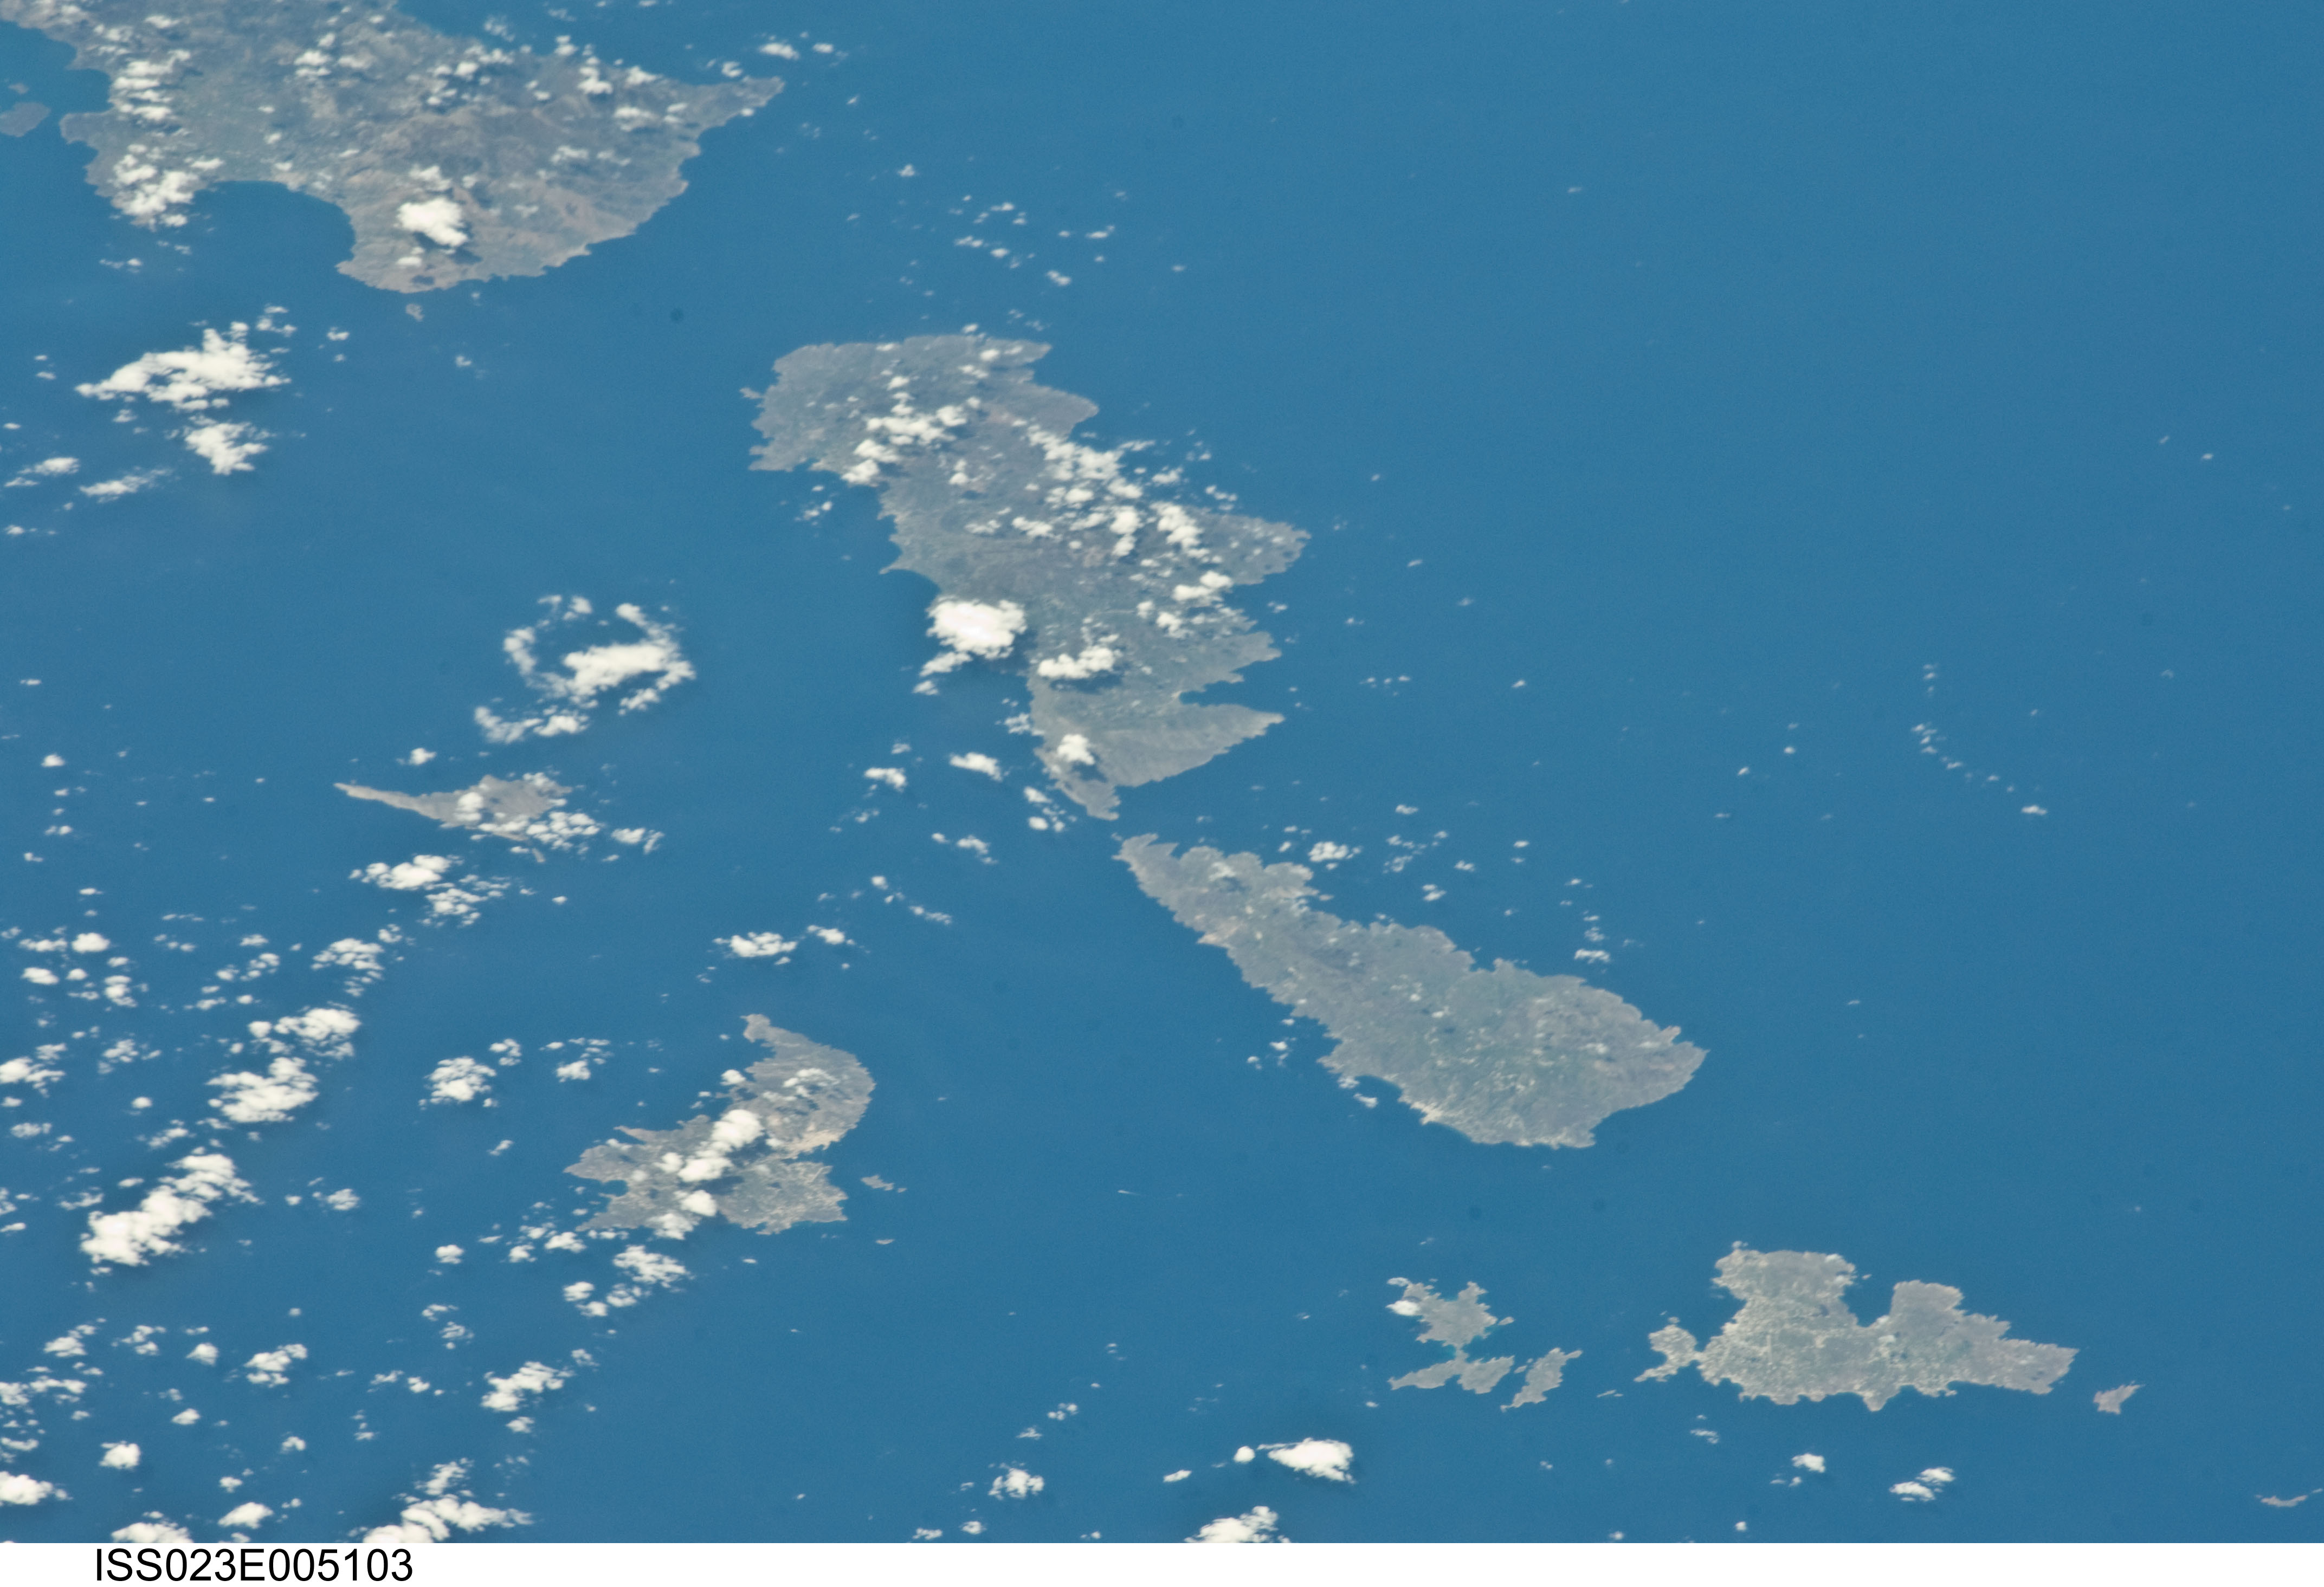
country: GREECE
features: AEGEAN SEA, ANDROS I., TINOS I., SE. EVVOIA, MIKONOS I., SIROS I.
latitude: 37.7
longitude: 25.0
